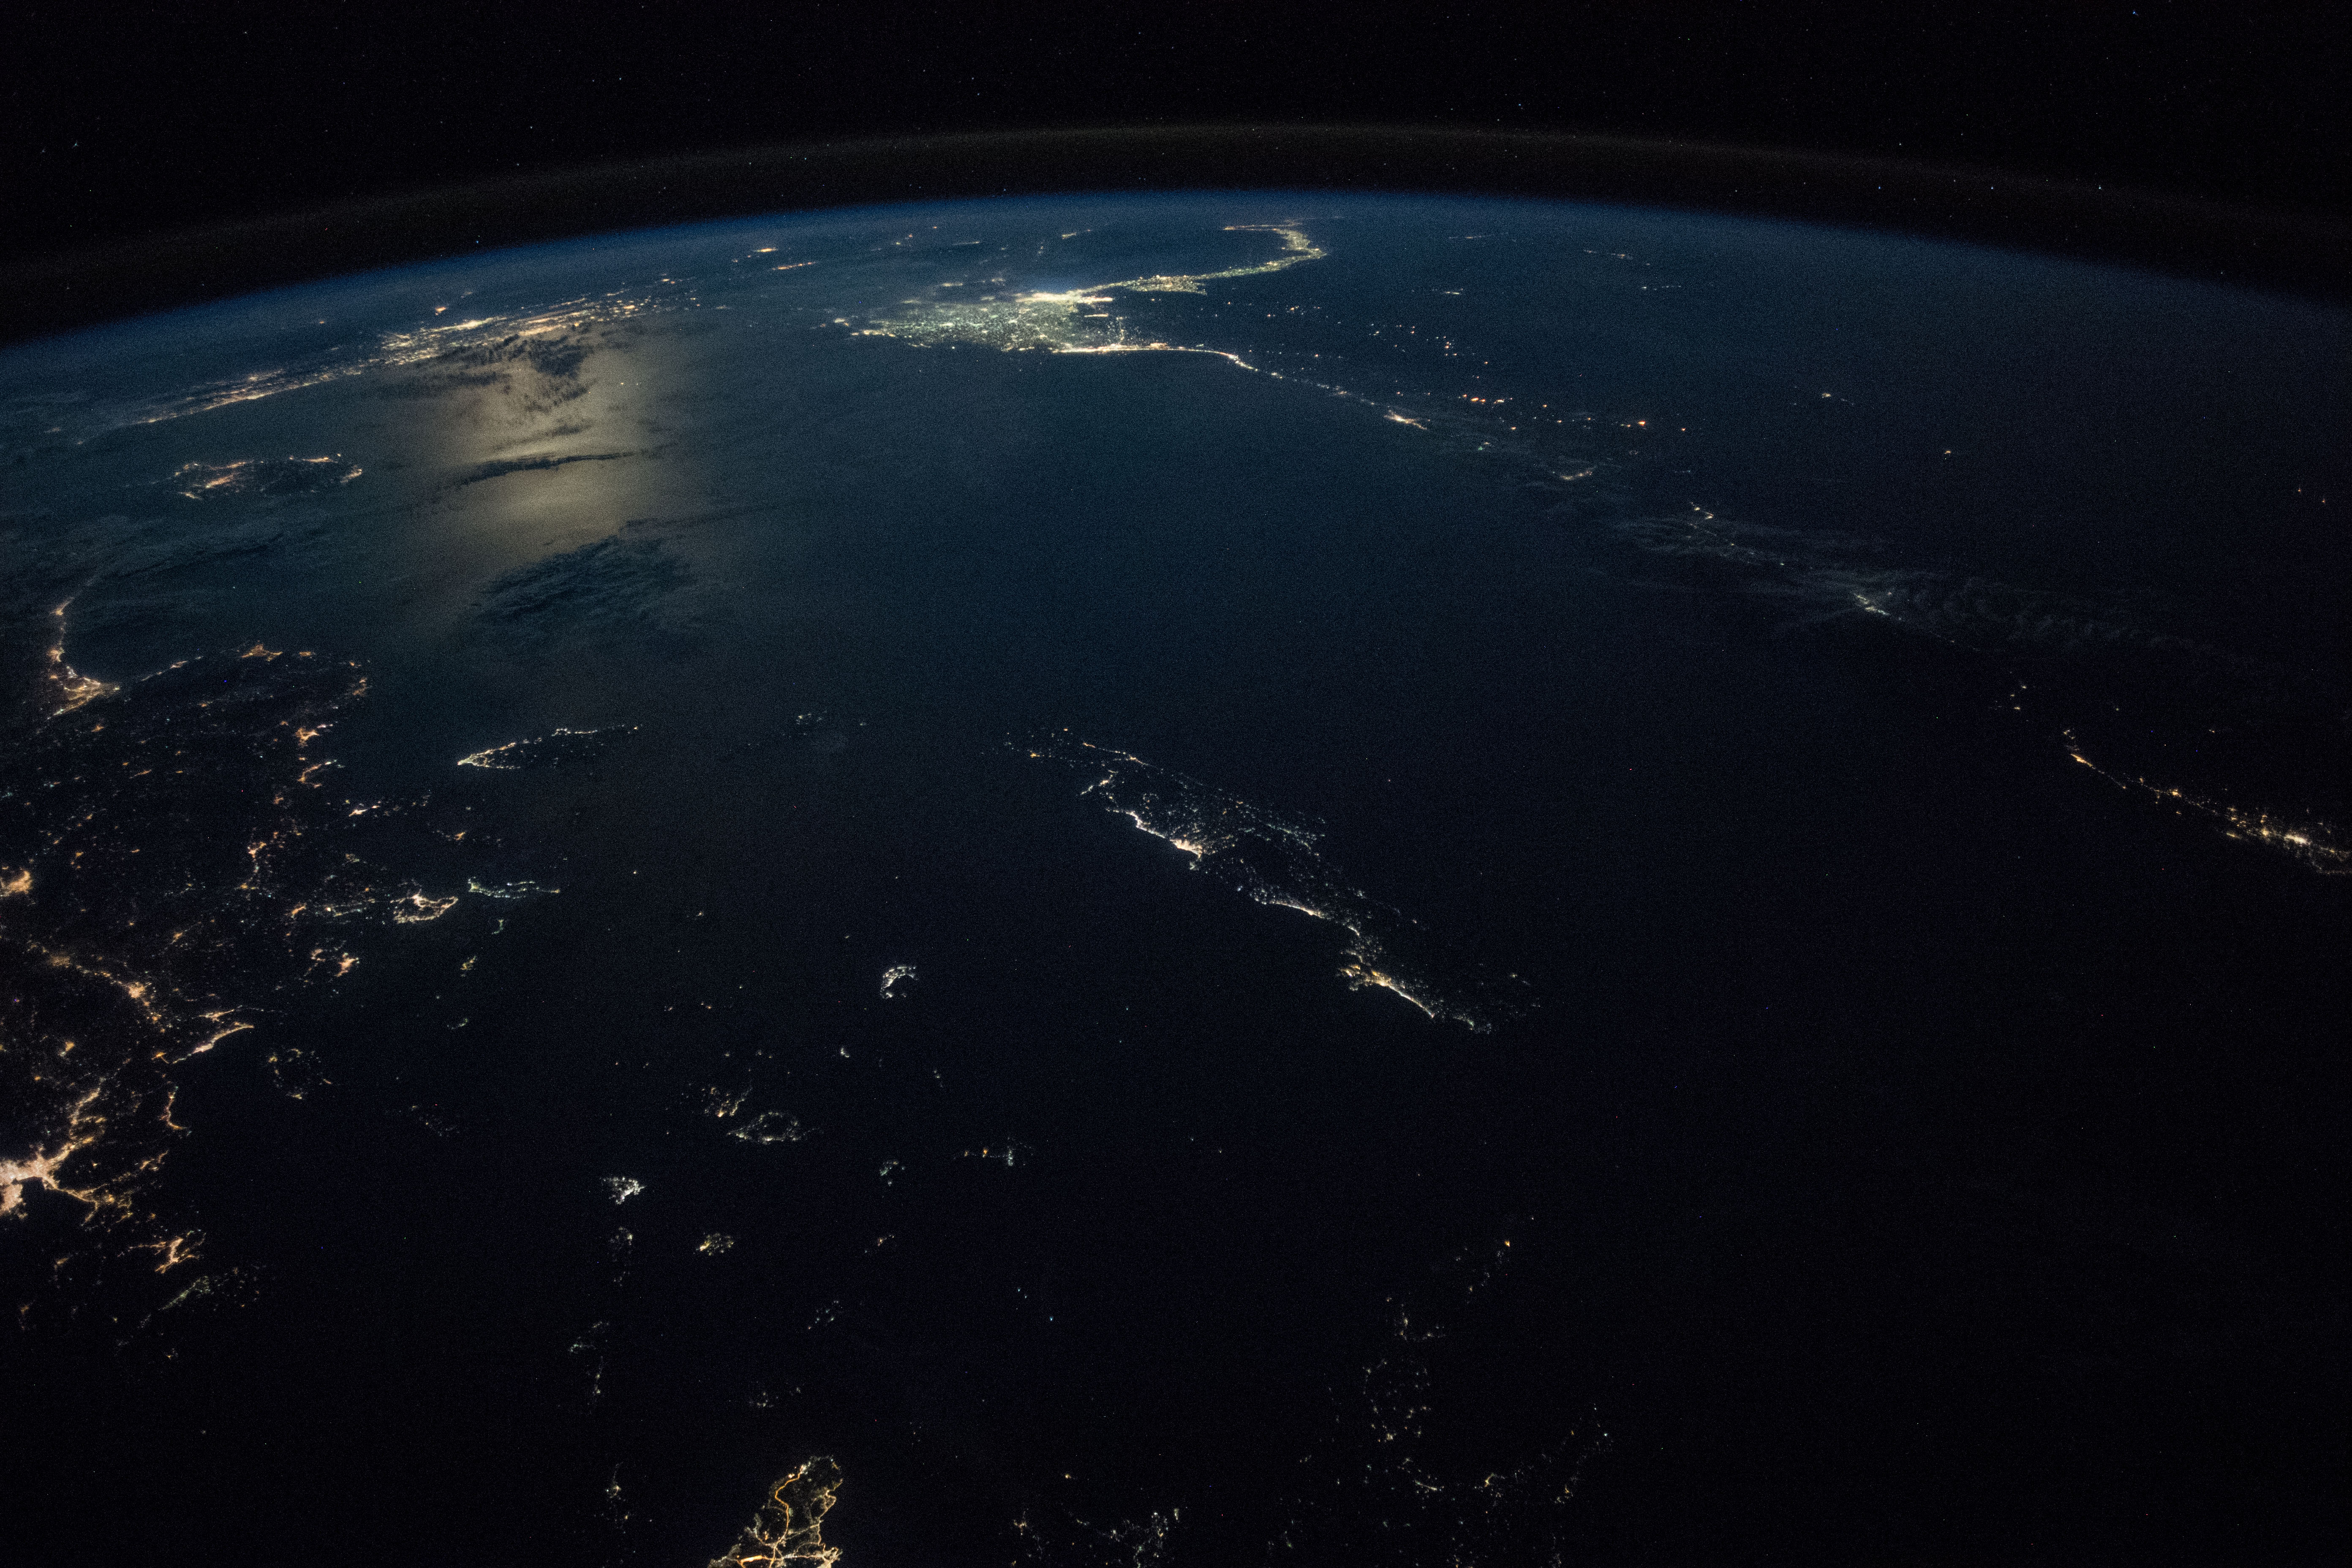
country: GREECE
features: CRETE ISLAND, KOS ISLAND, RHODES ISLAND, RHODES BASIN, STRABO TRENCH, PLINY TRENCH, KARPATHOS ISLAND, EGEO ISLANDS, AEGEAN SEA, CYPRUS, NIGHT, EARTH LIMB
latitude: 35.1
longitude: 25.5
